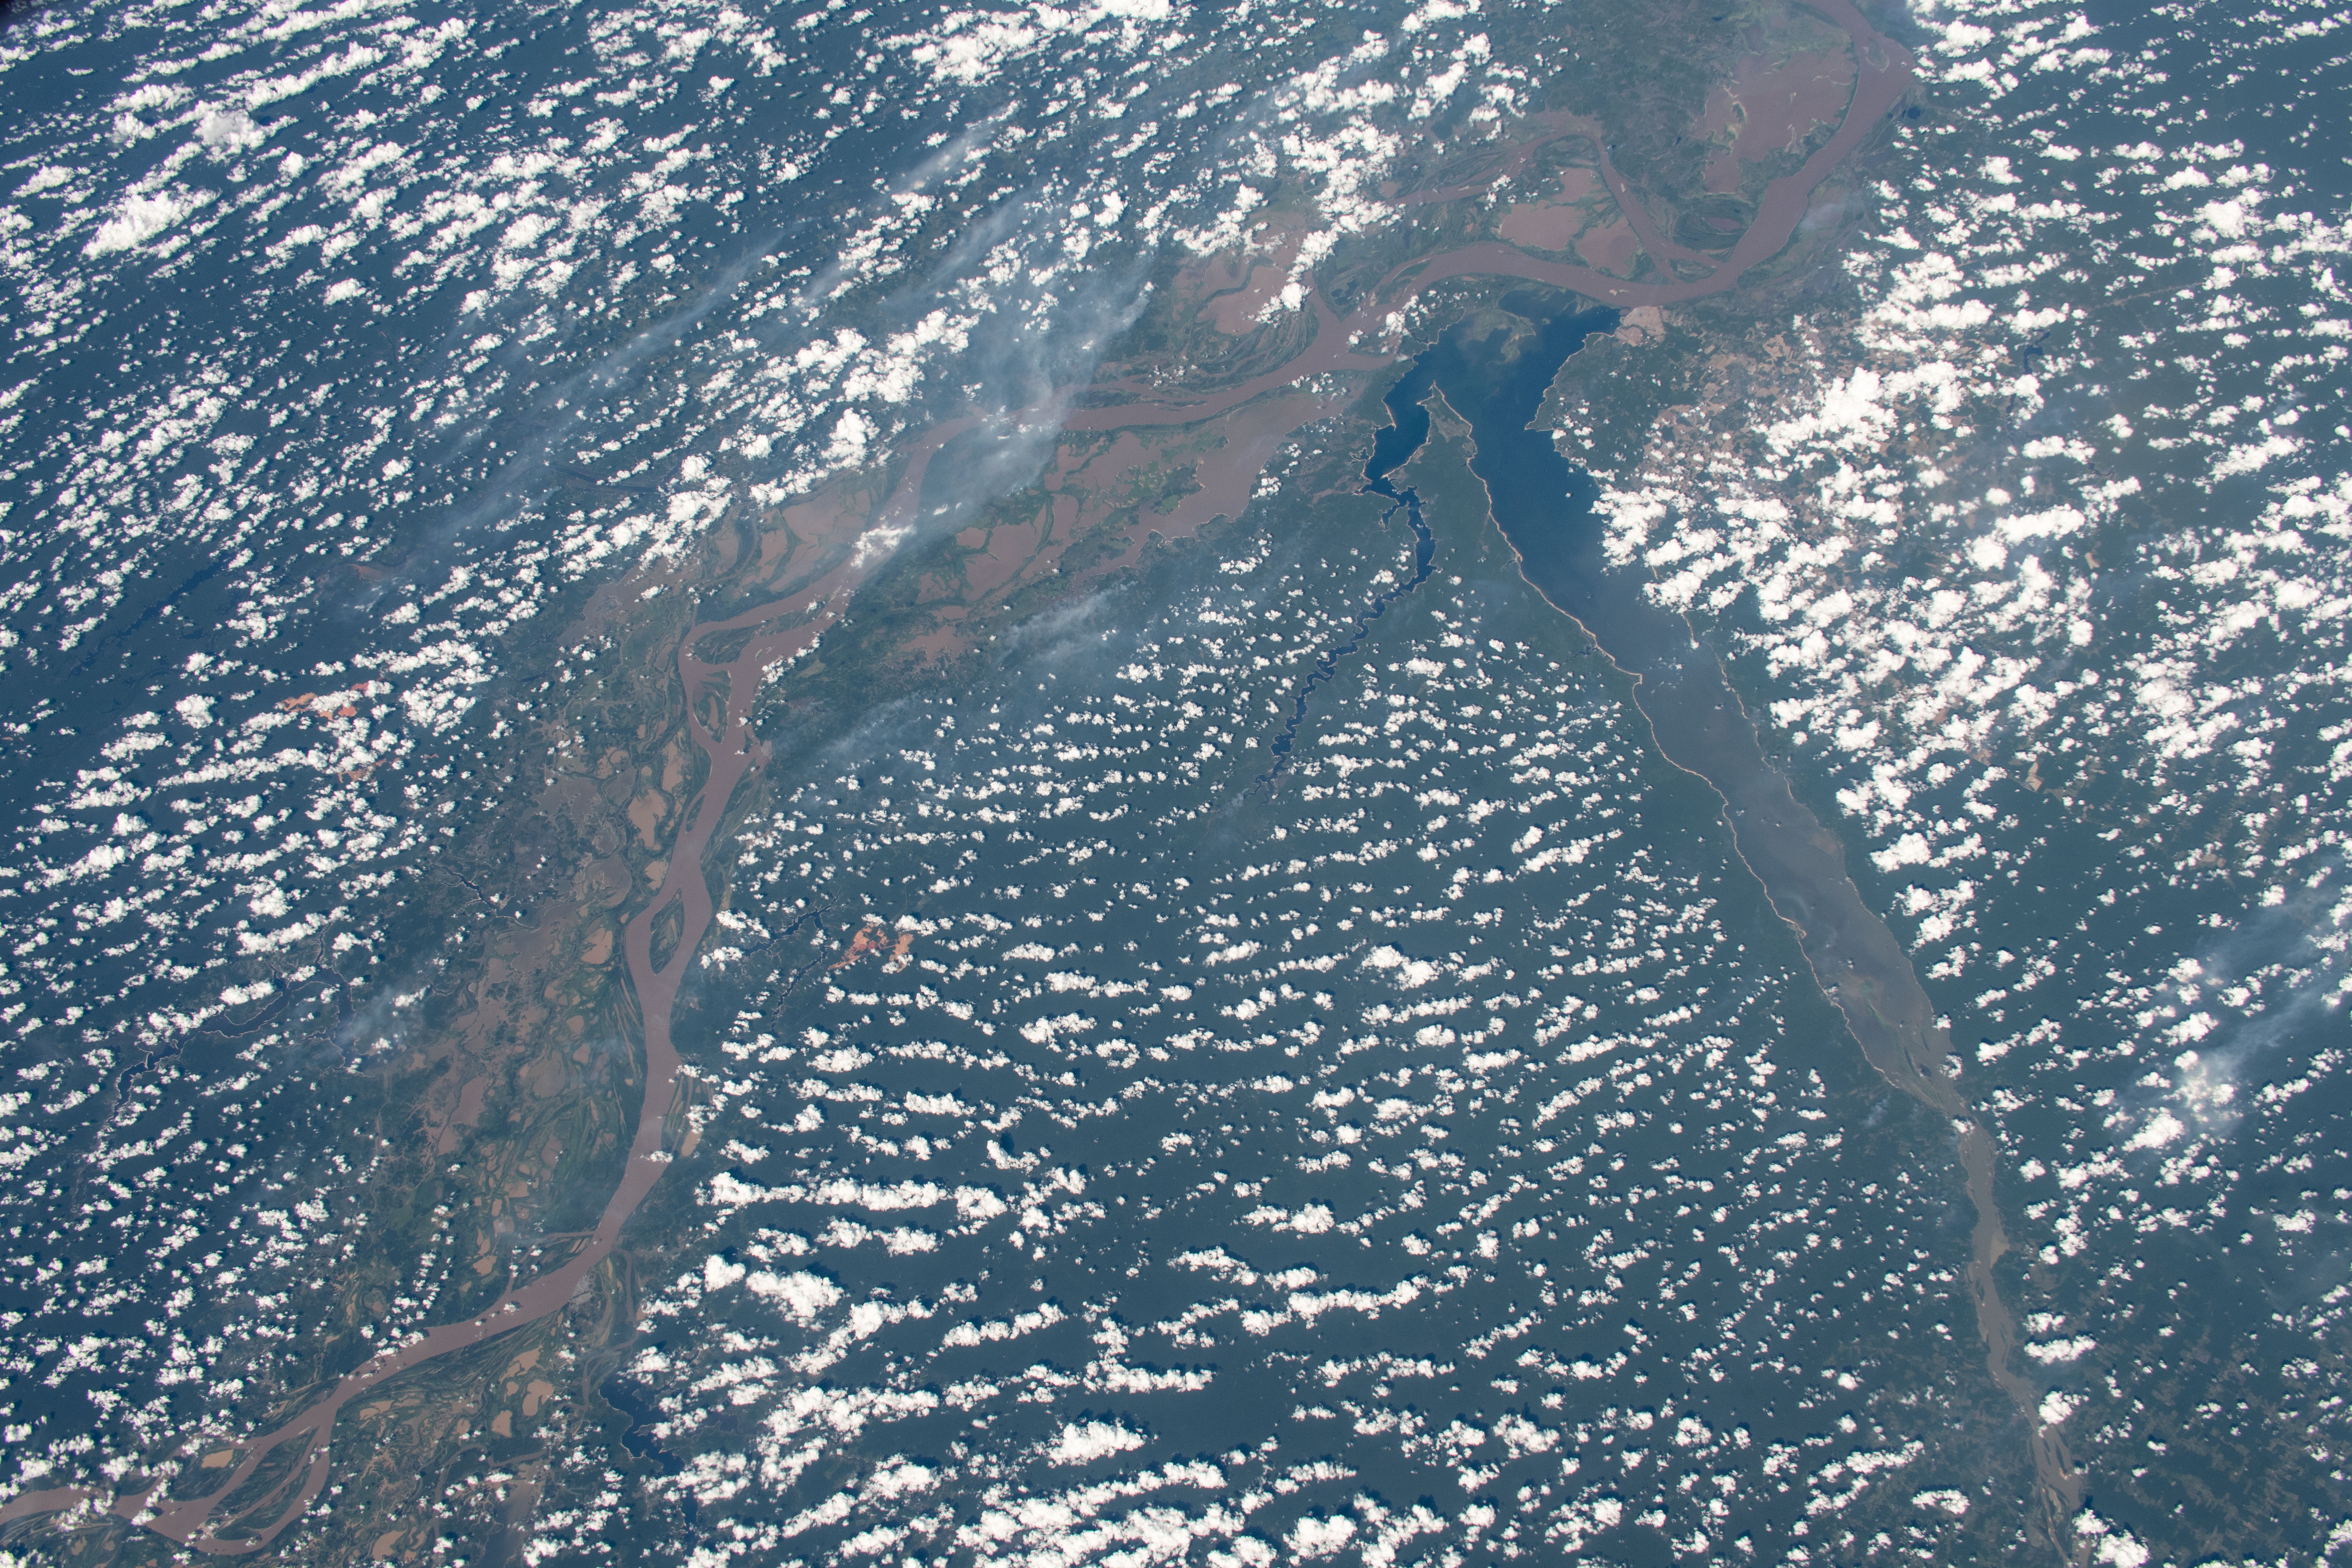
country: BRAZIL
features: AMAZON RIVER, LAGO GRANDE DE MONTE ALEGRE, TAPAJOS
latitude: -2.5
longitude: -55.5
